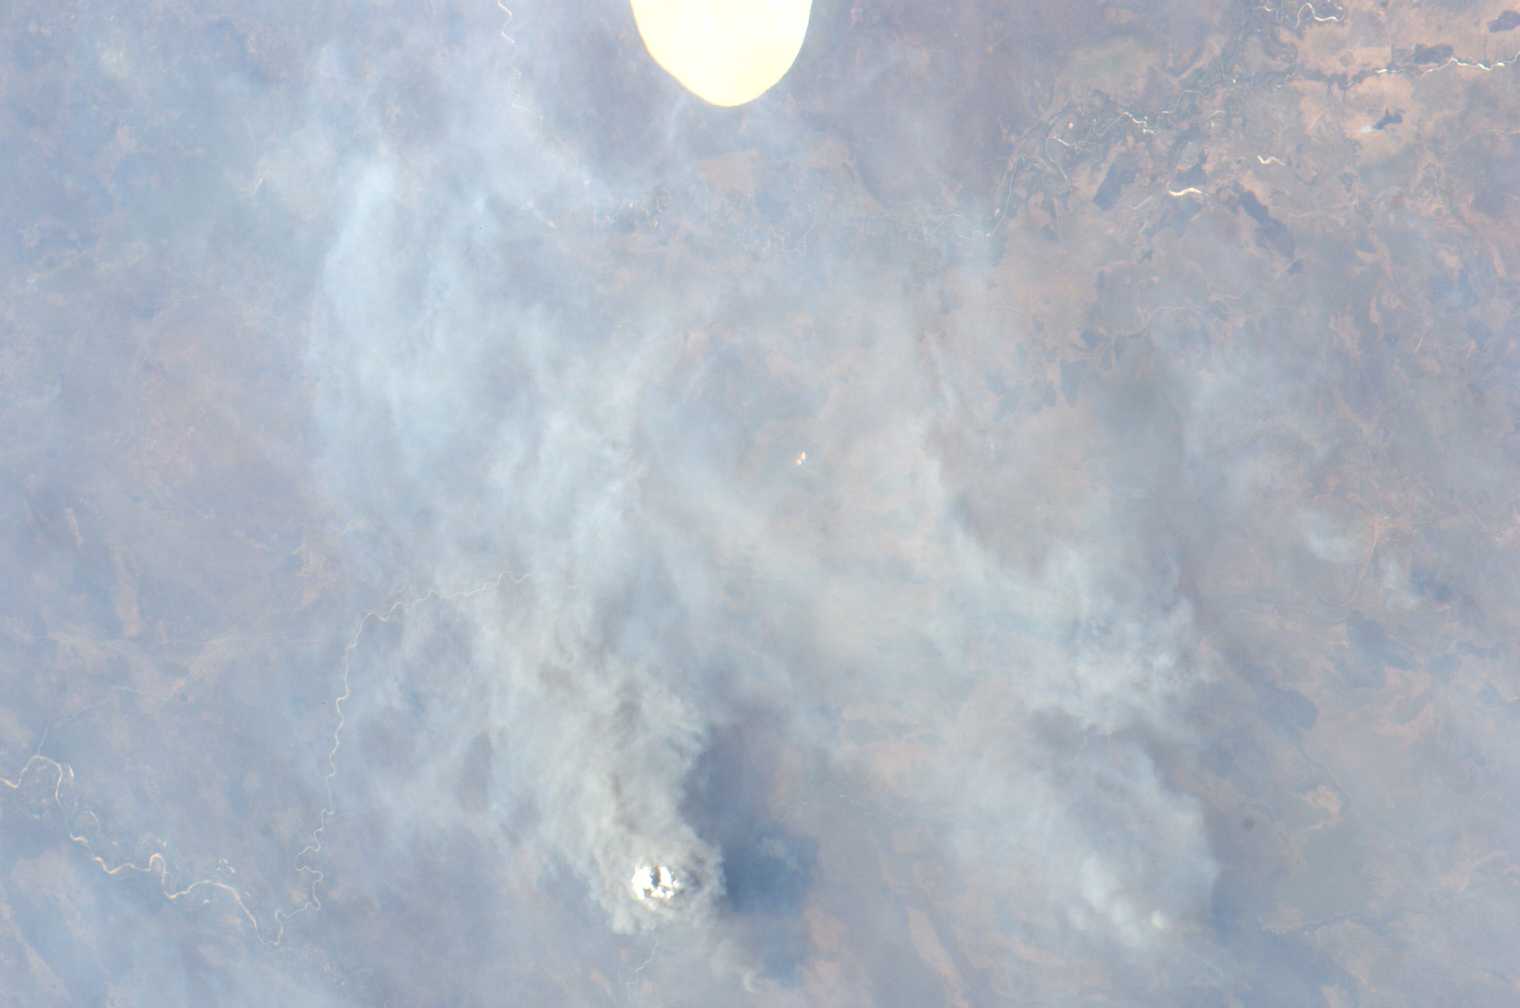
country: CHAD
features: BAHR KEITA, L. IRO, FIRES
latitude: 10.0
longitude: 19.5
